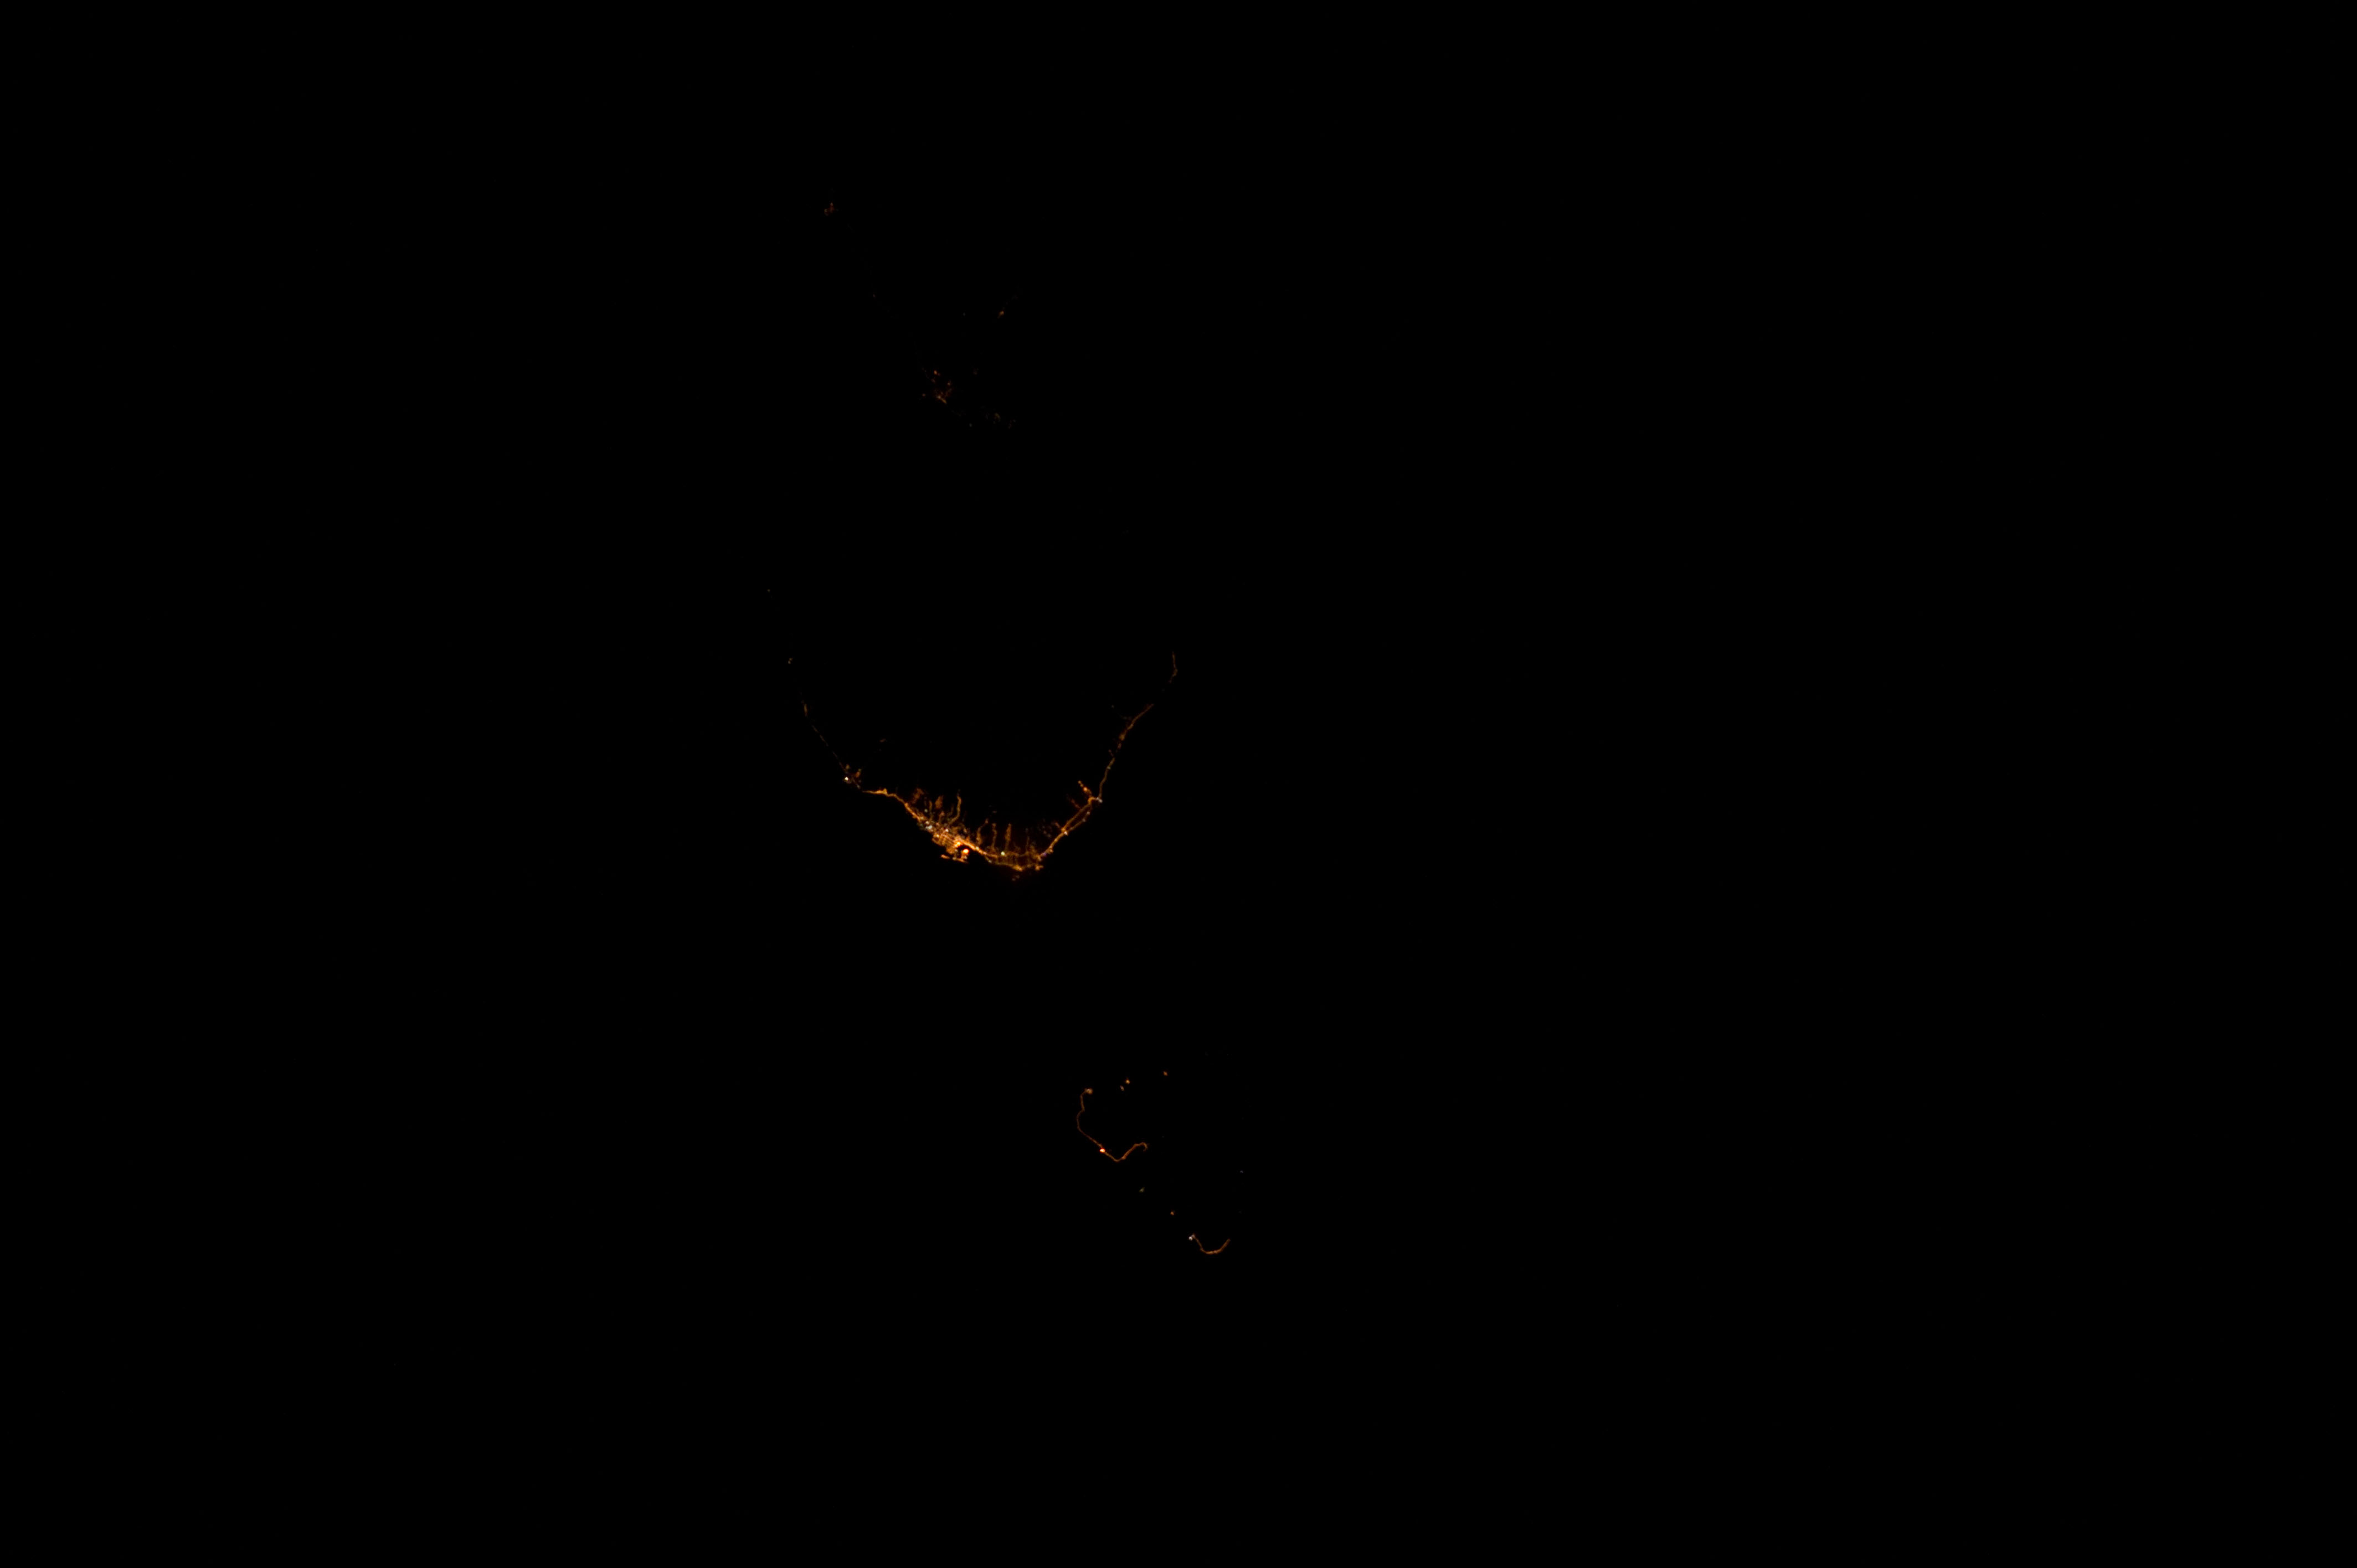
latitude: -17.5
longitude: -149.6
